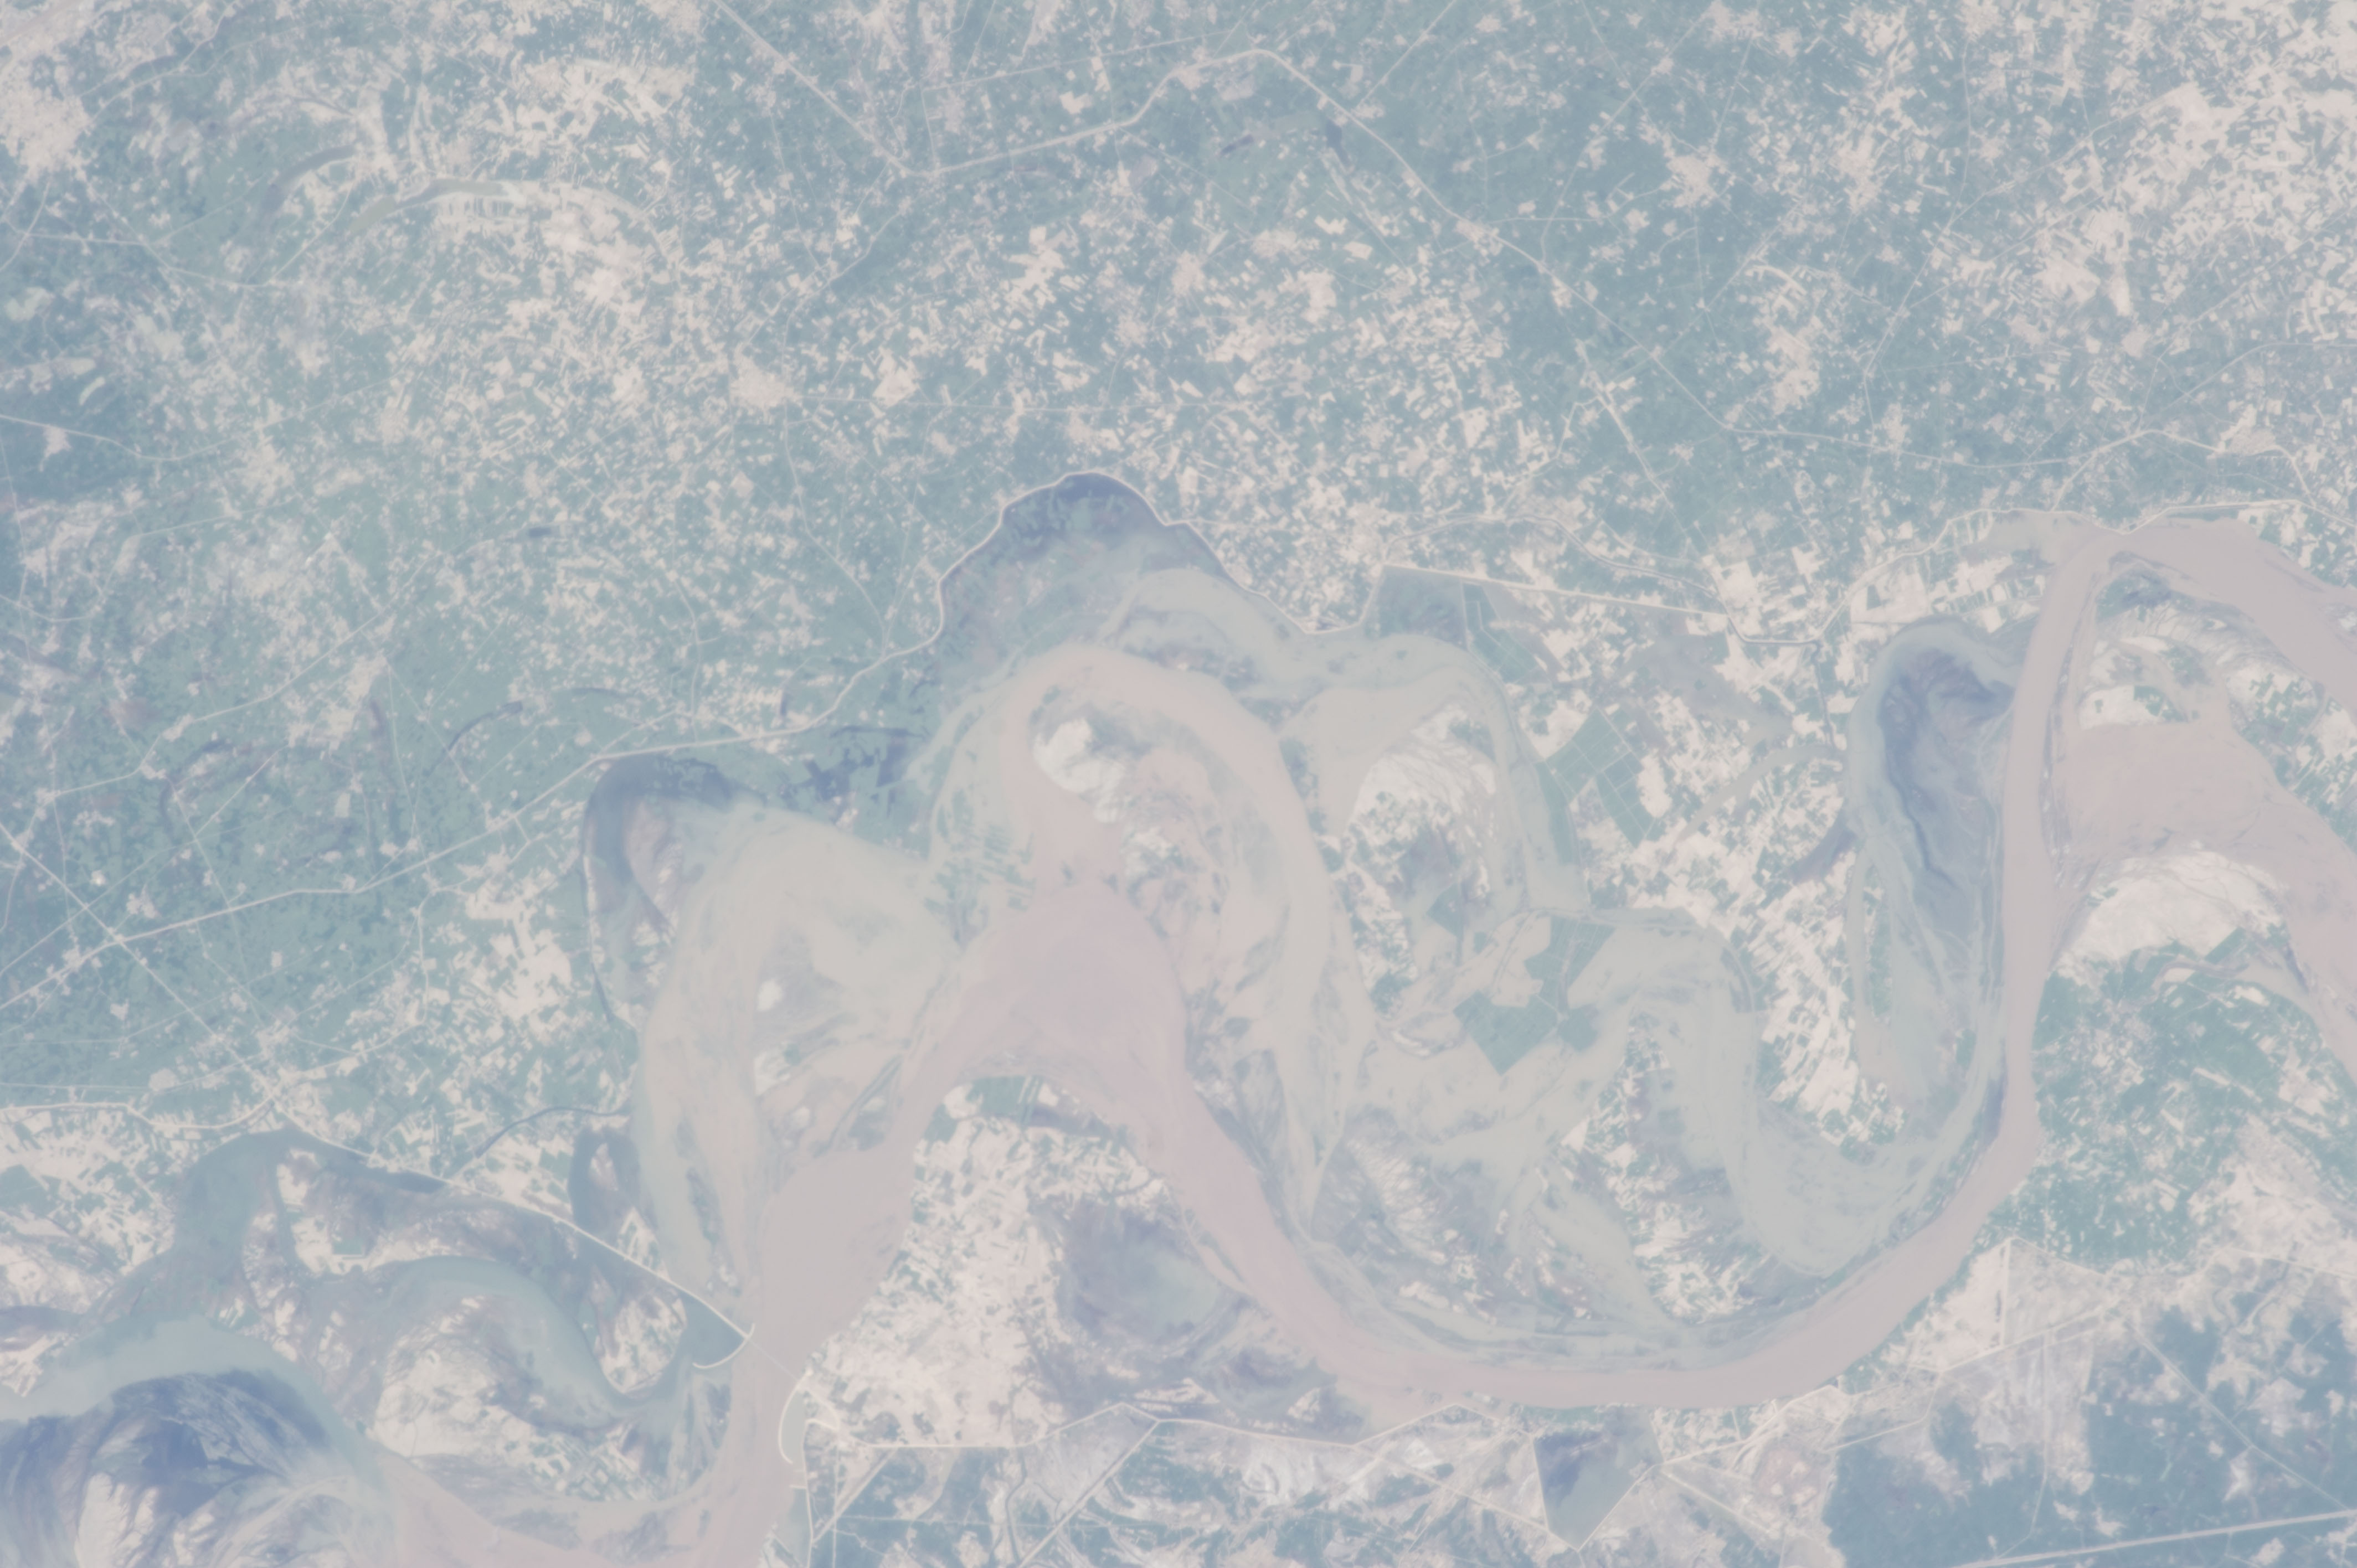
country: PAKISTAN
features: INDUS R.
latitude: 27.3
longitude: 68.3
